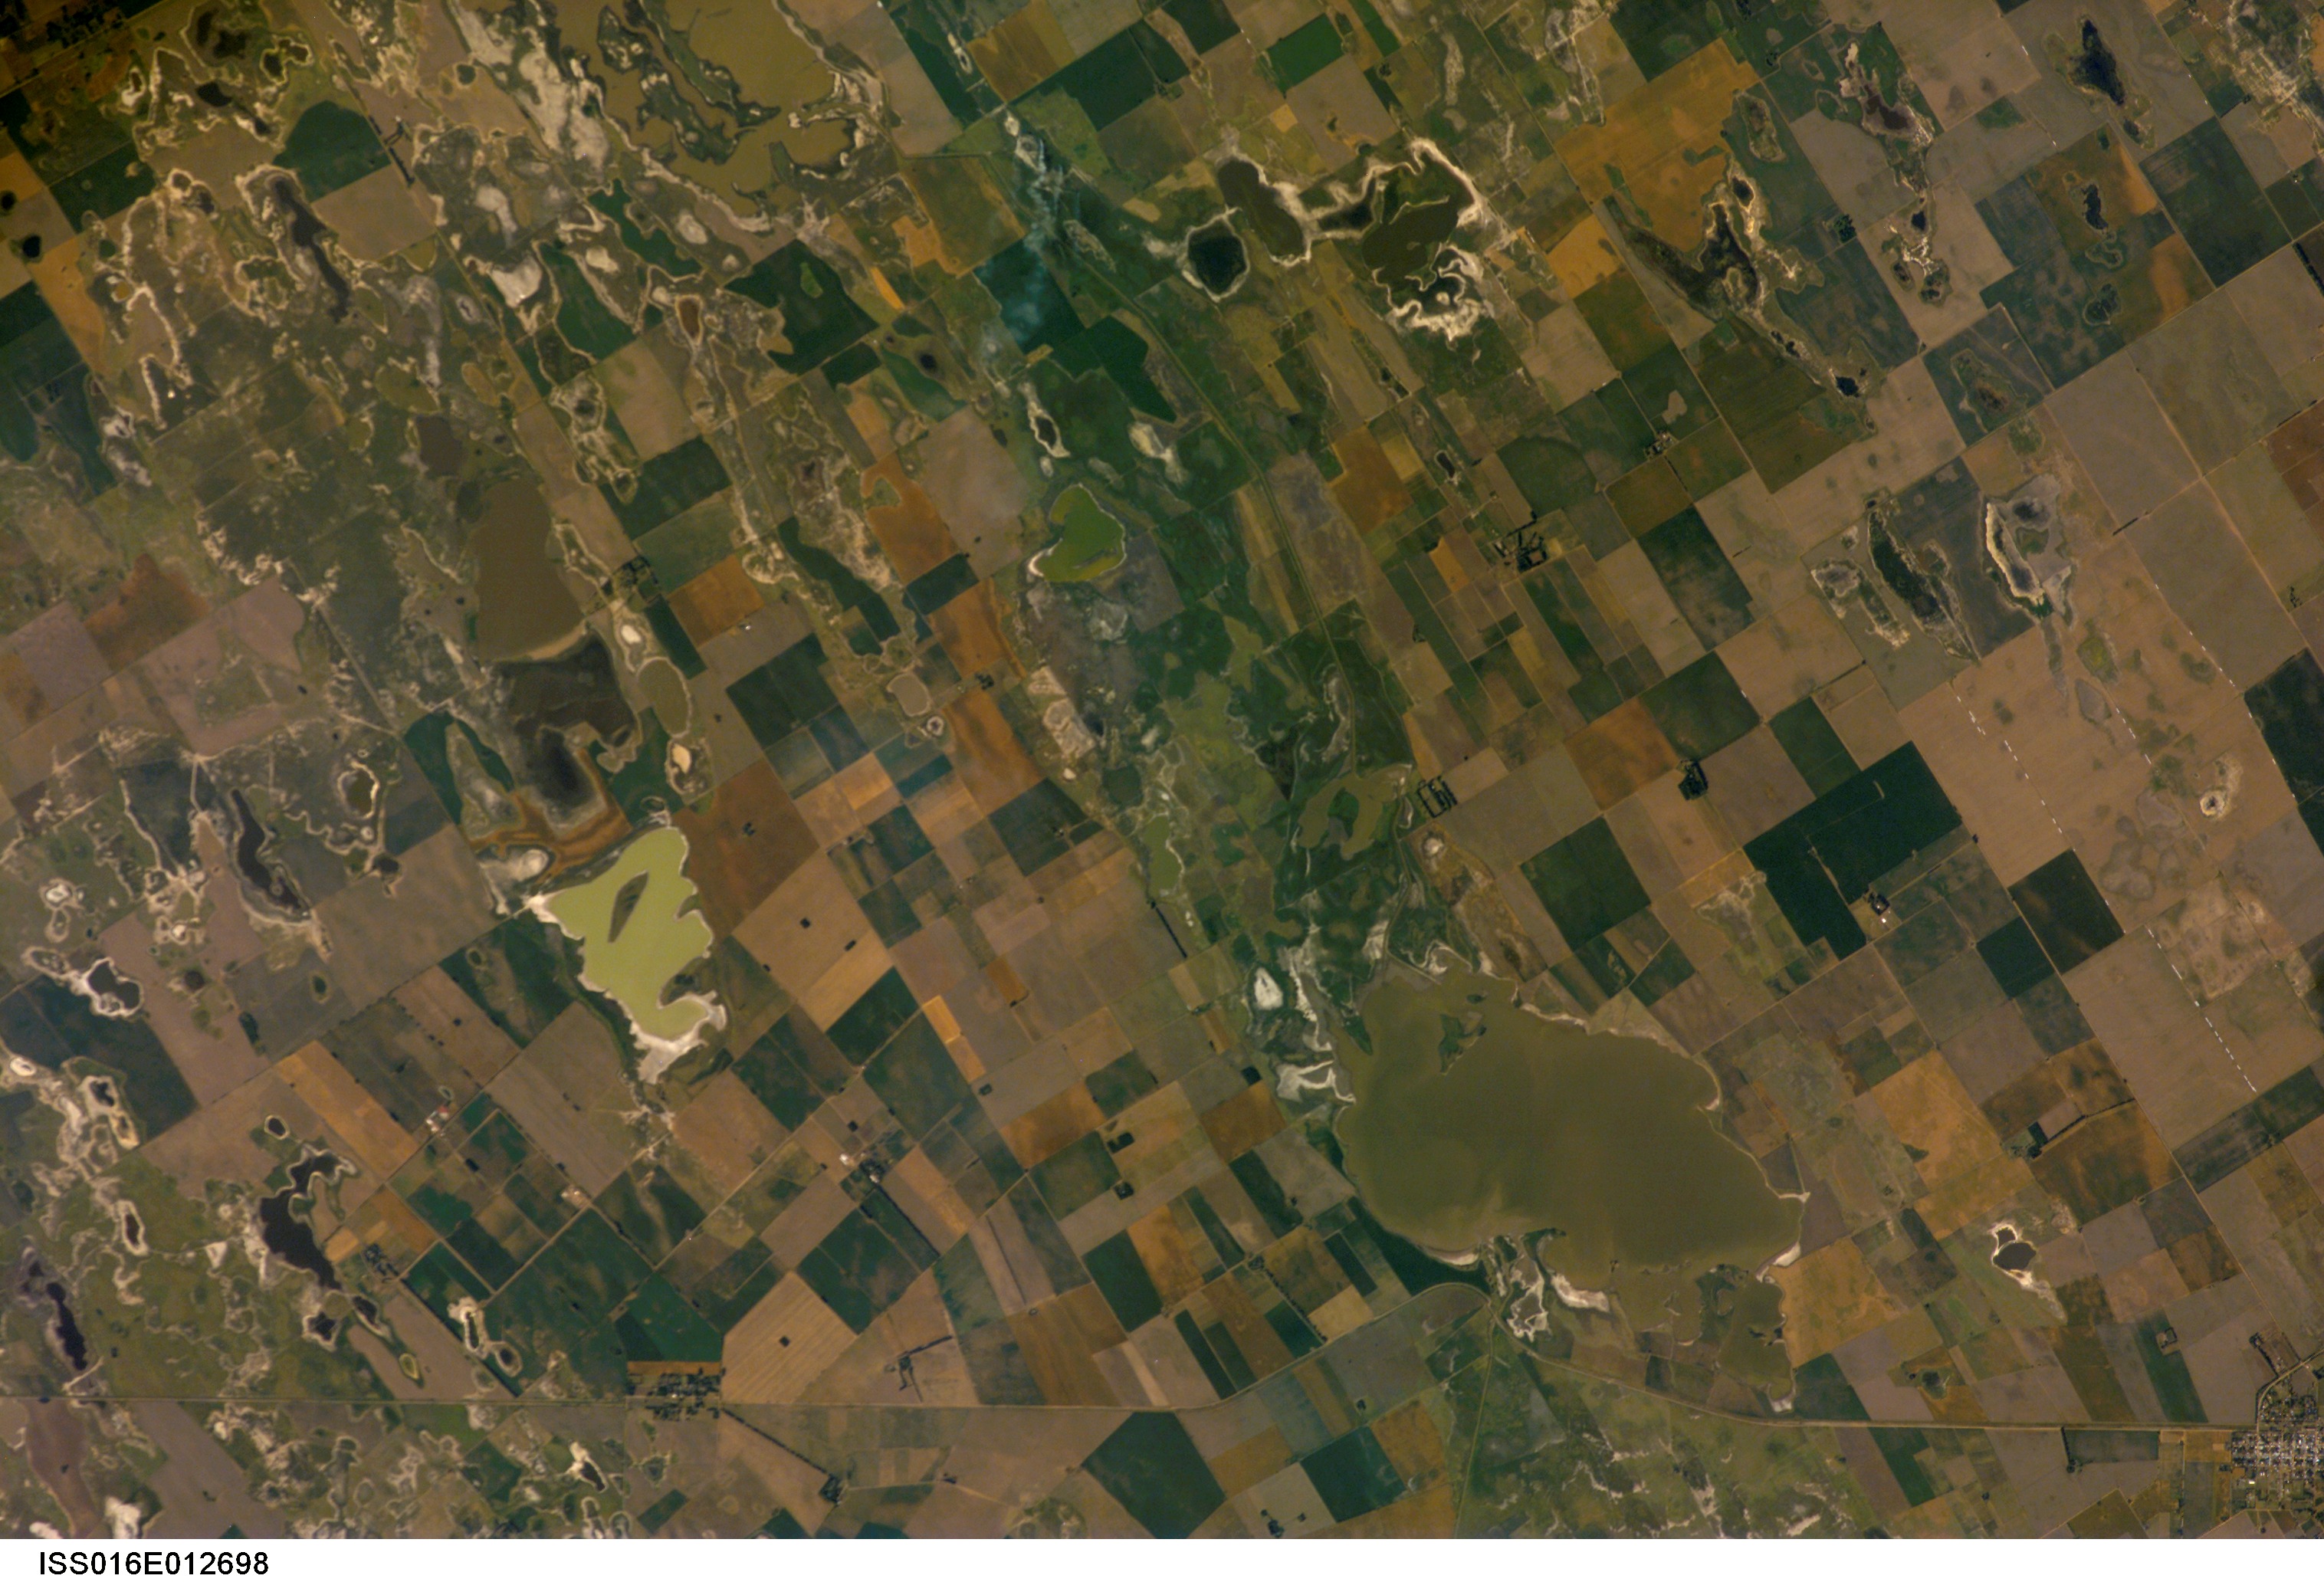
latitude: -33.6
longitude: -63.1
